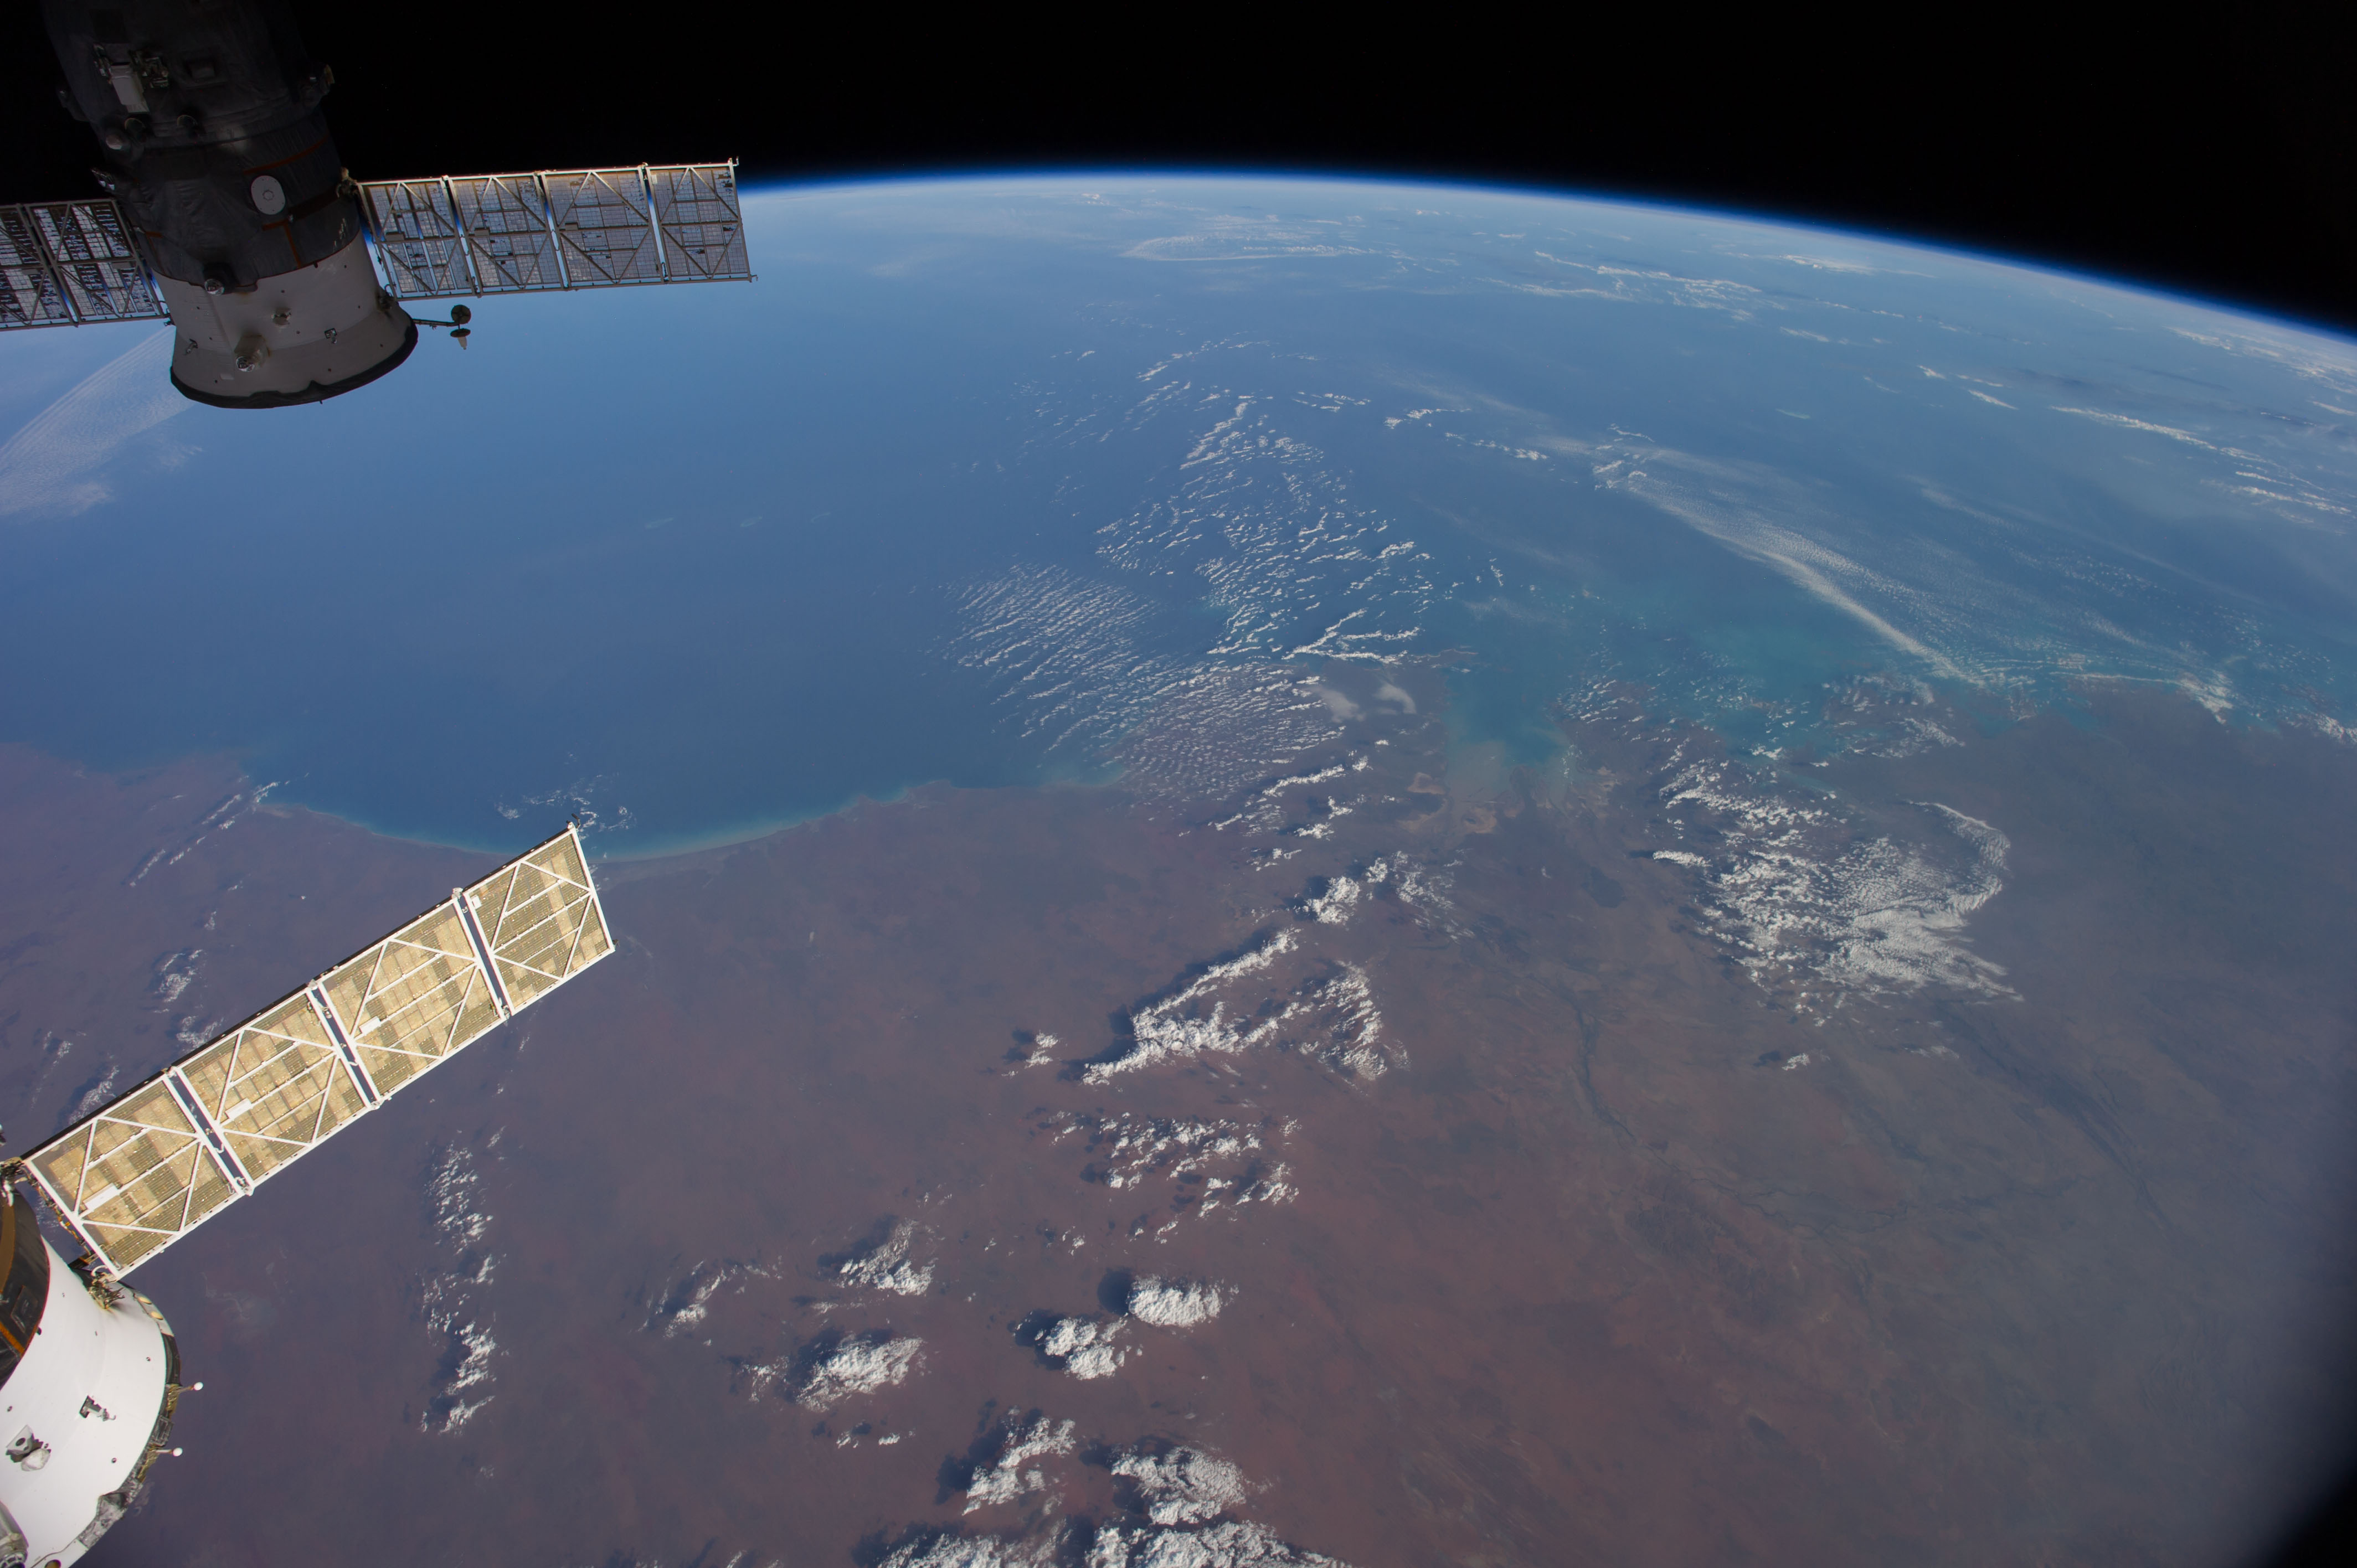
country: AUSTRALIA-WA
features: INDIAN O., KING SOUND, FITZROY R., ATMOSPHERIC LIMB
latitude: -18.0
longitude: 122.5
